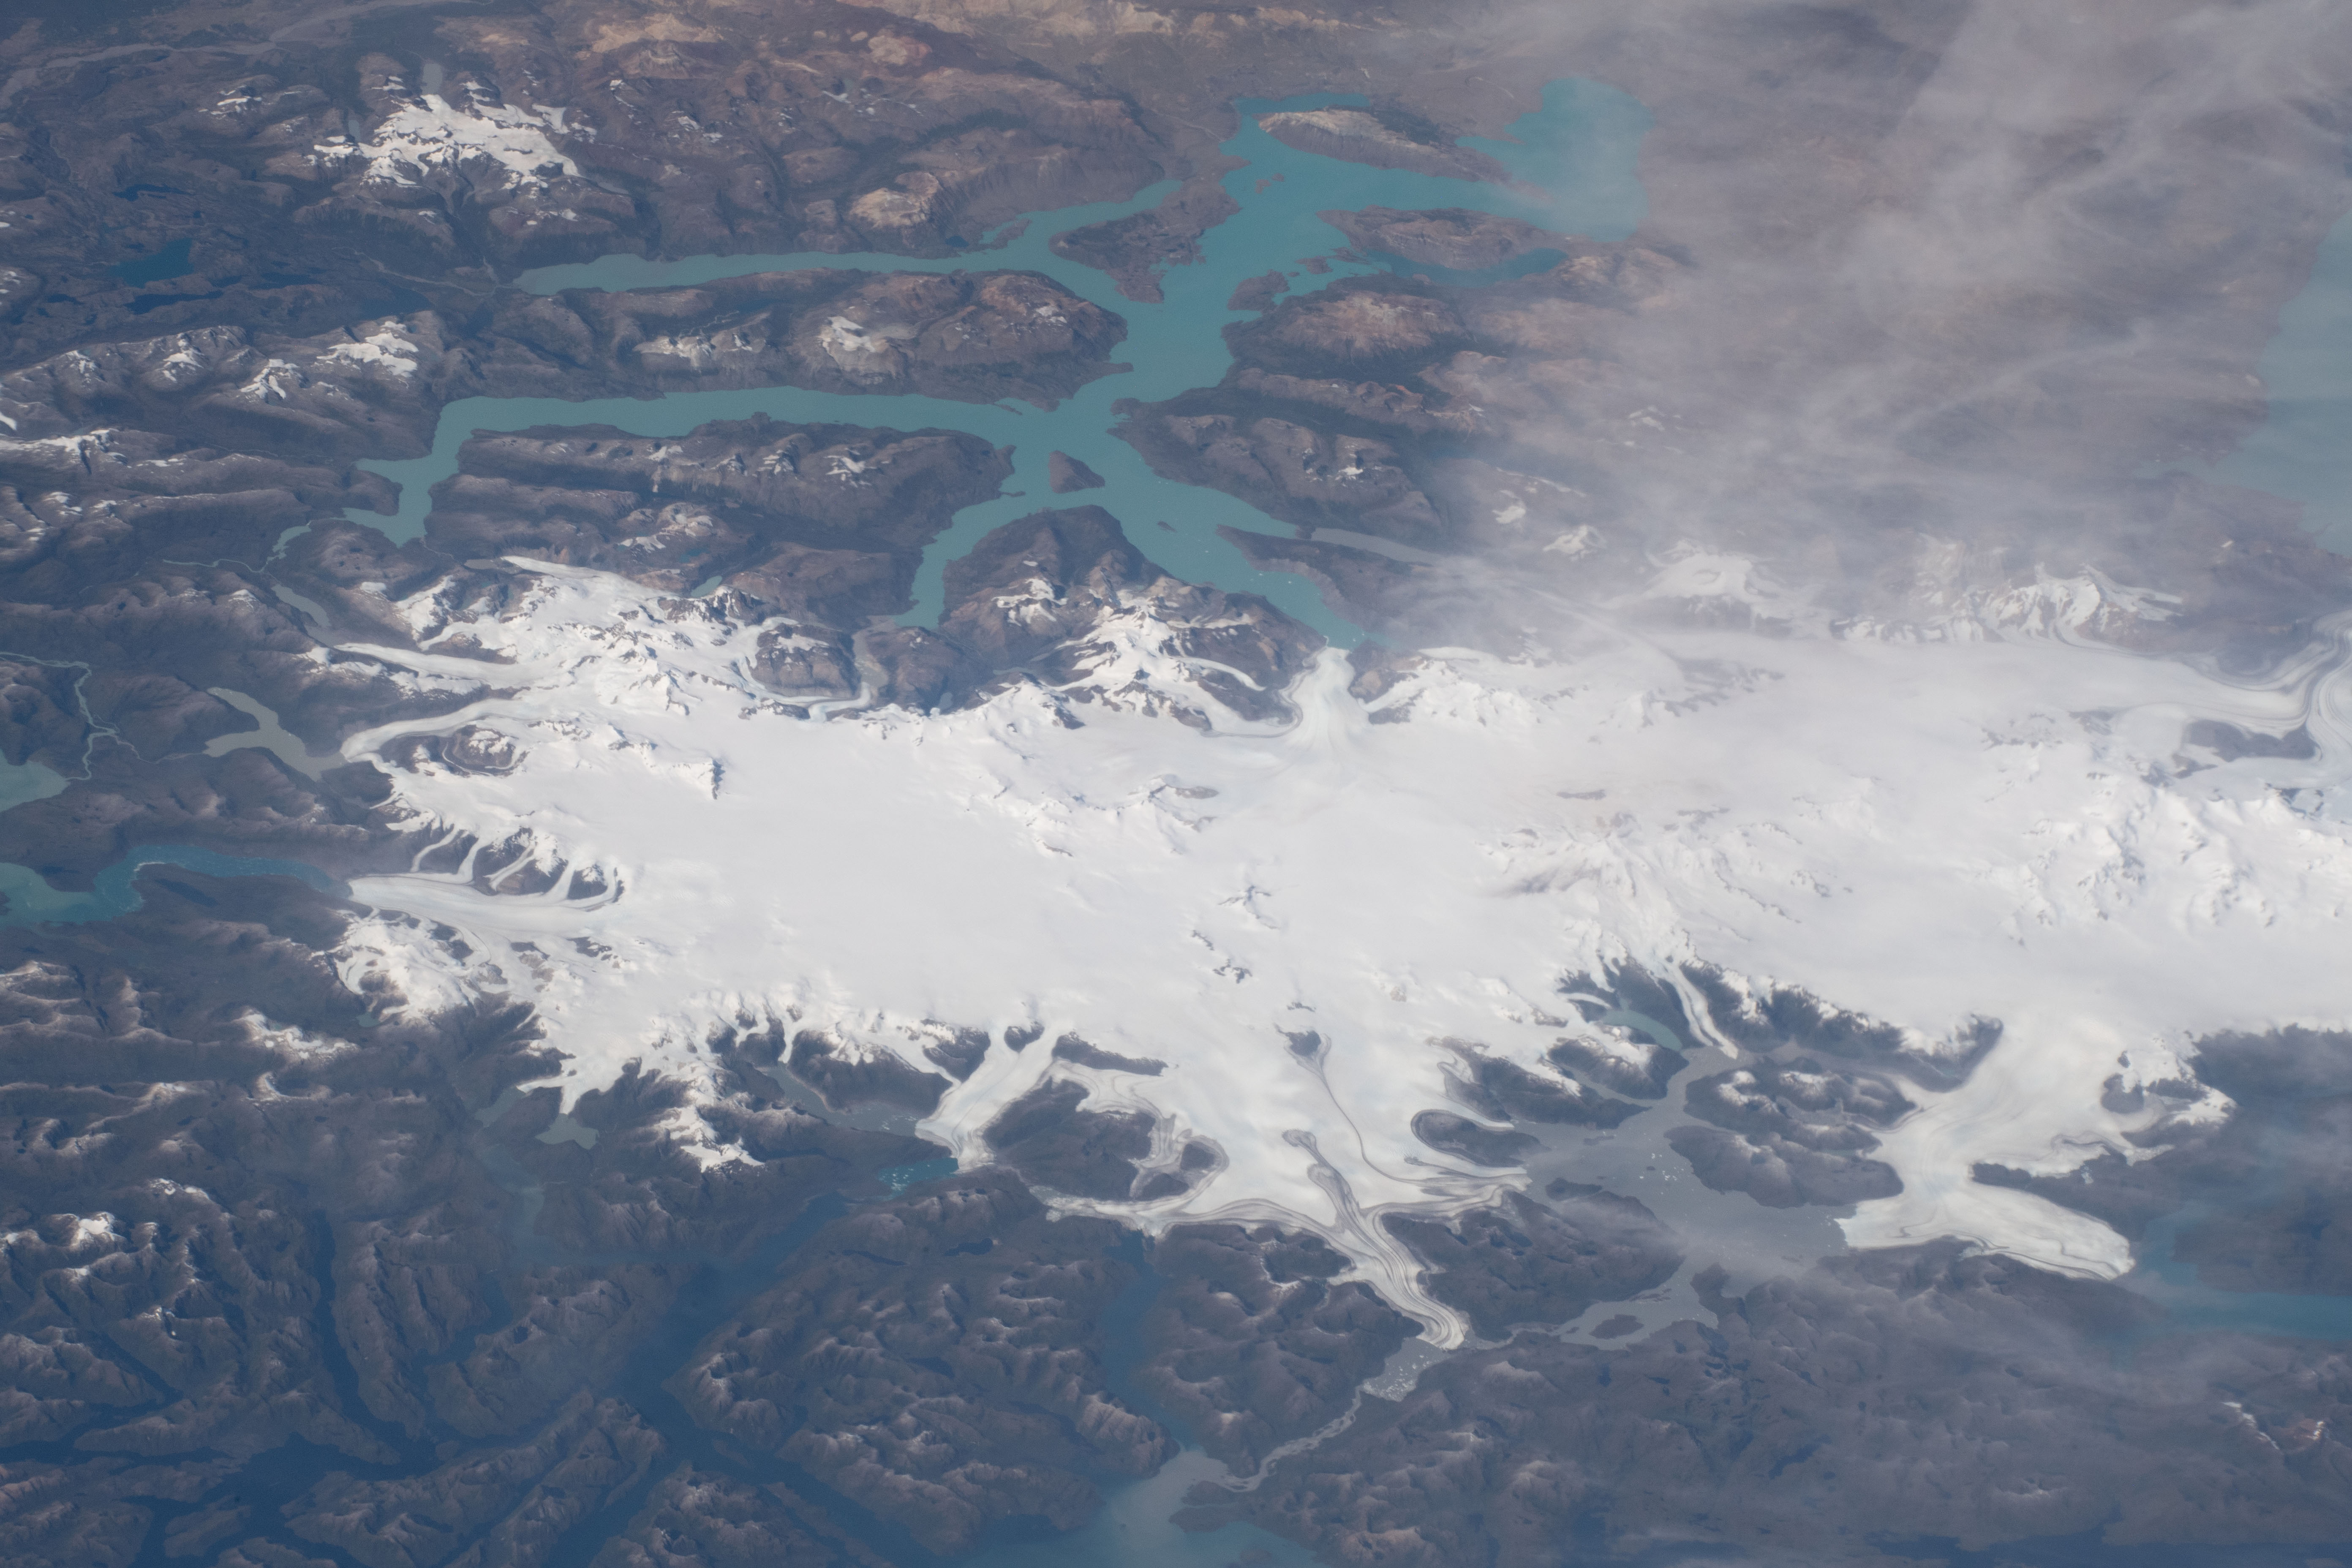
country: CHILE
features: O'HIGGINS GLACIER, PATAGONIA
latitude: -49.0
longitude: -73.8
